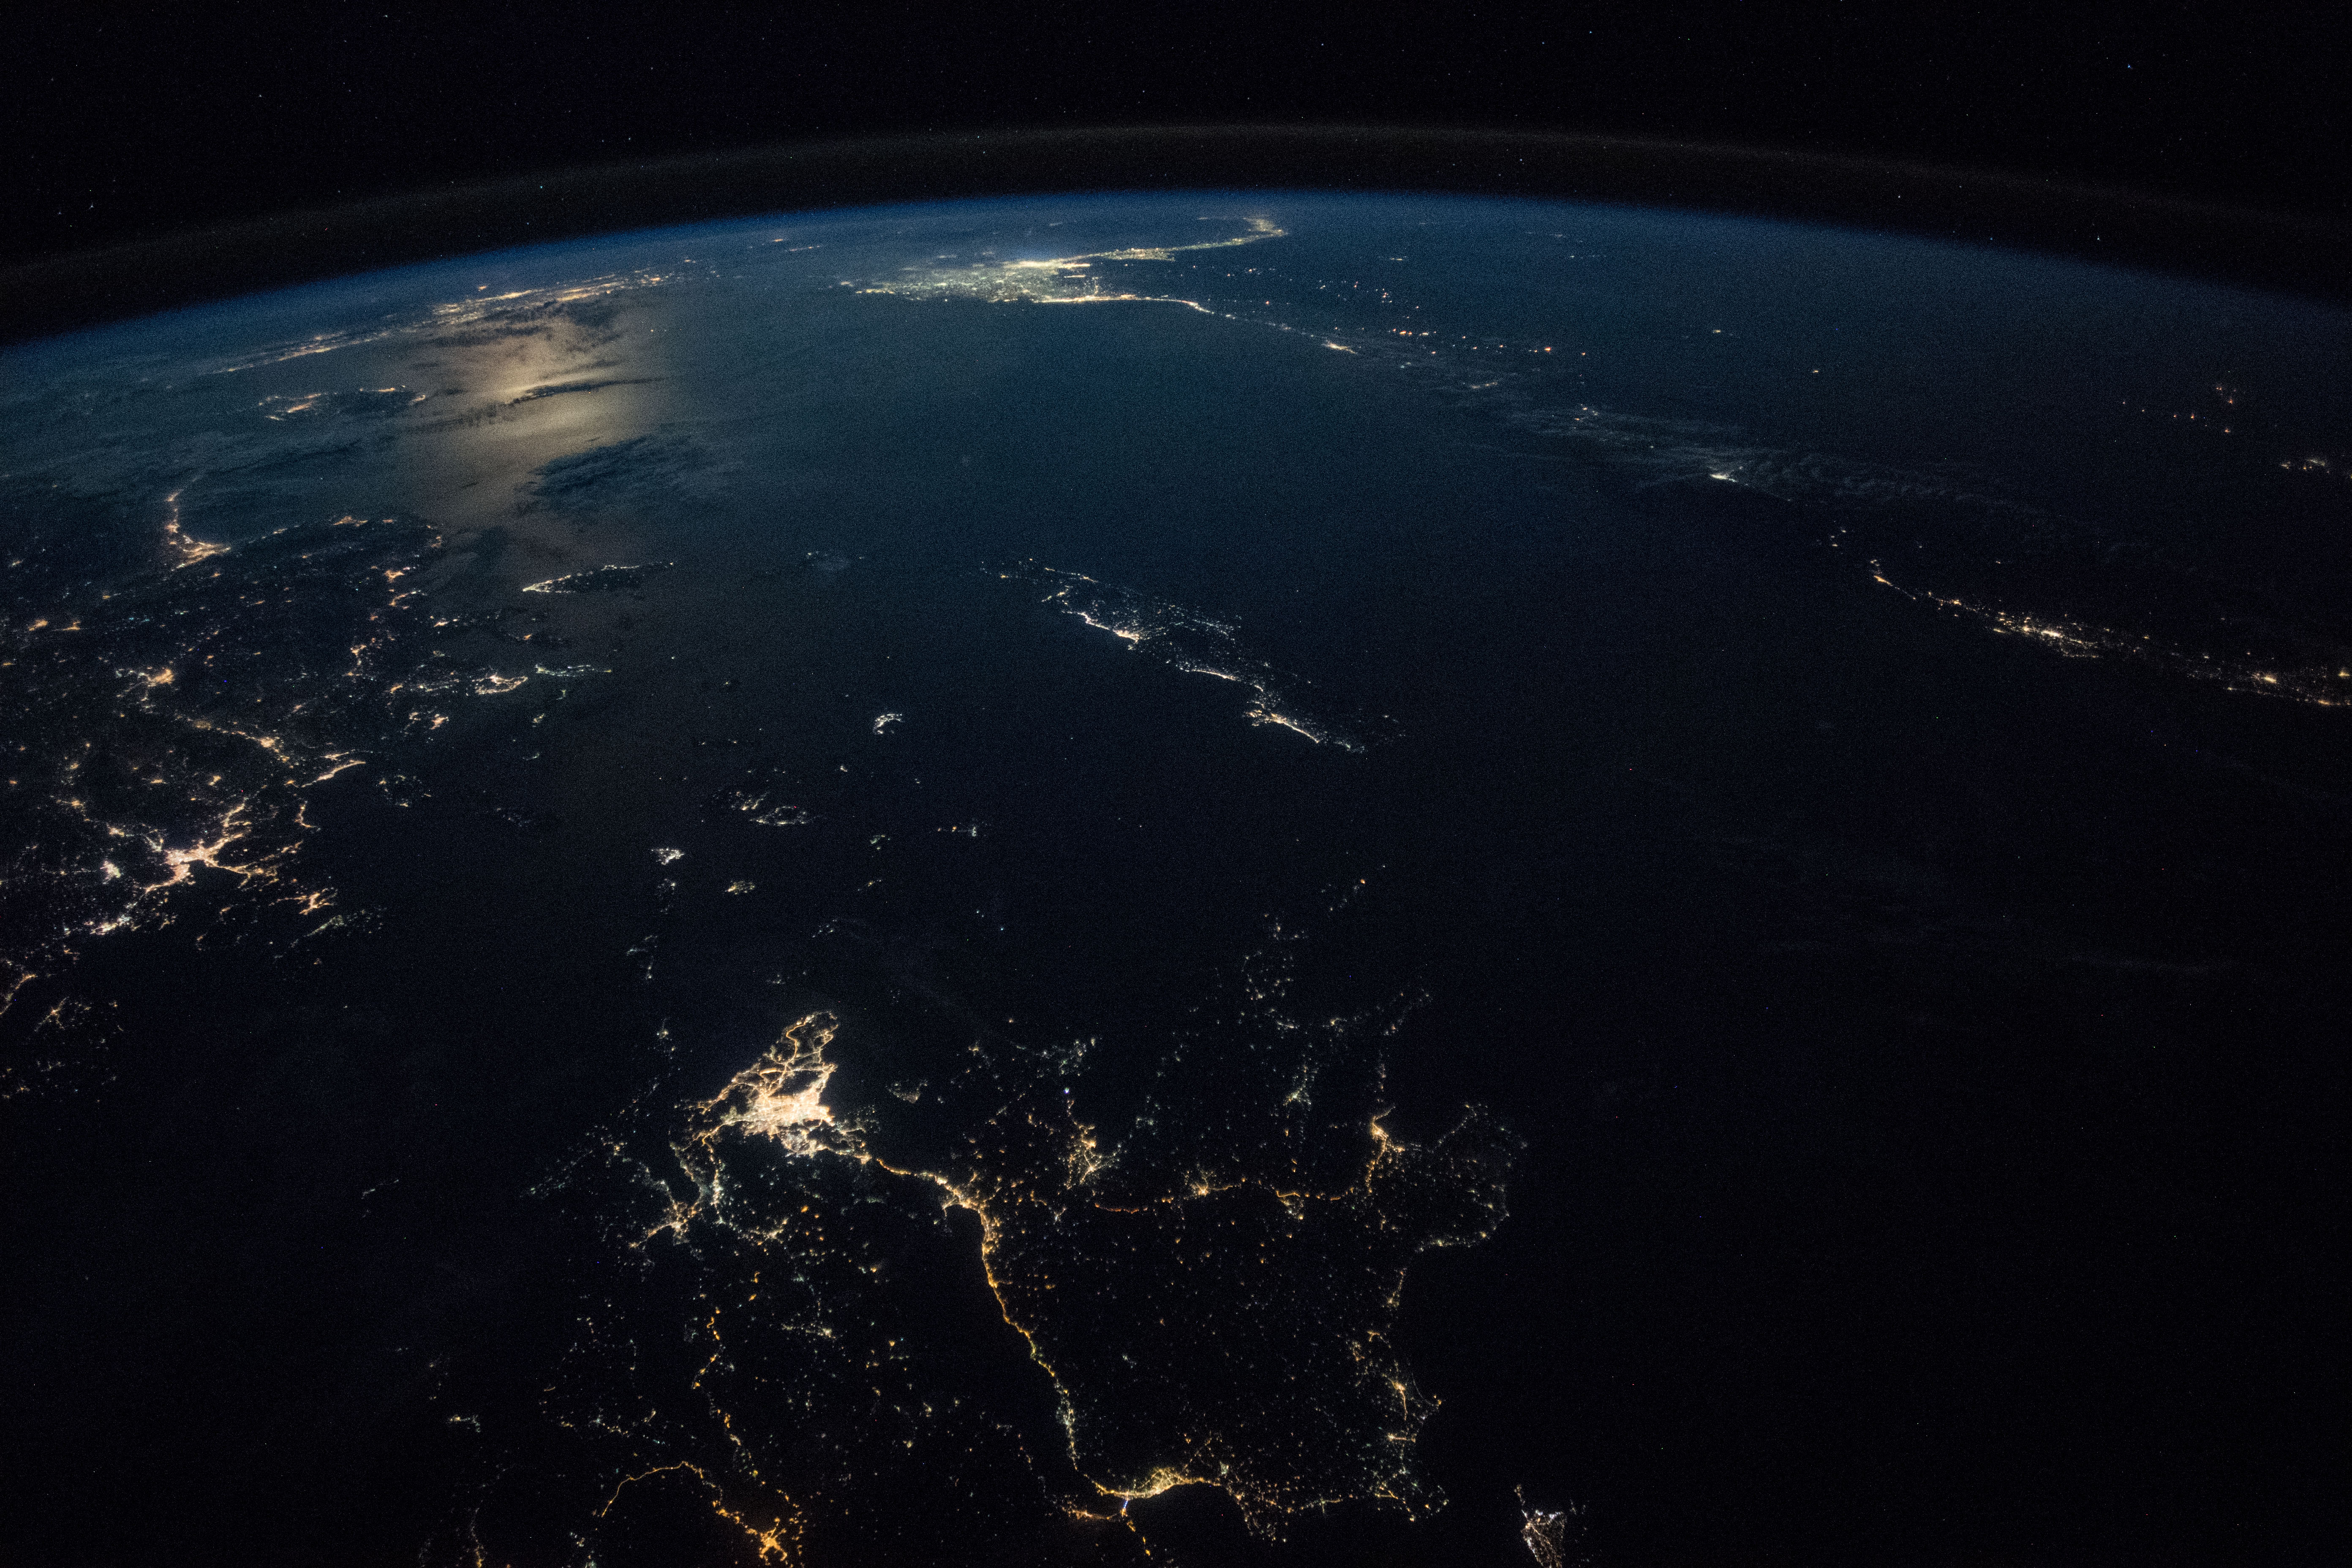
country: GREECE
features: EGEO ISLANDS, KOS ISLAND, CRETE ISLAND, IZMIR CITY, AEGEAN SEA, ATHENS CITY, NIGHT, EARTH LIMB
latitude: 35.9
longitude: 24.2
